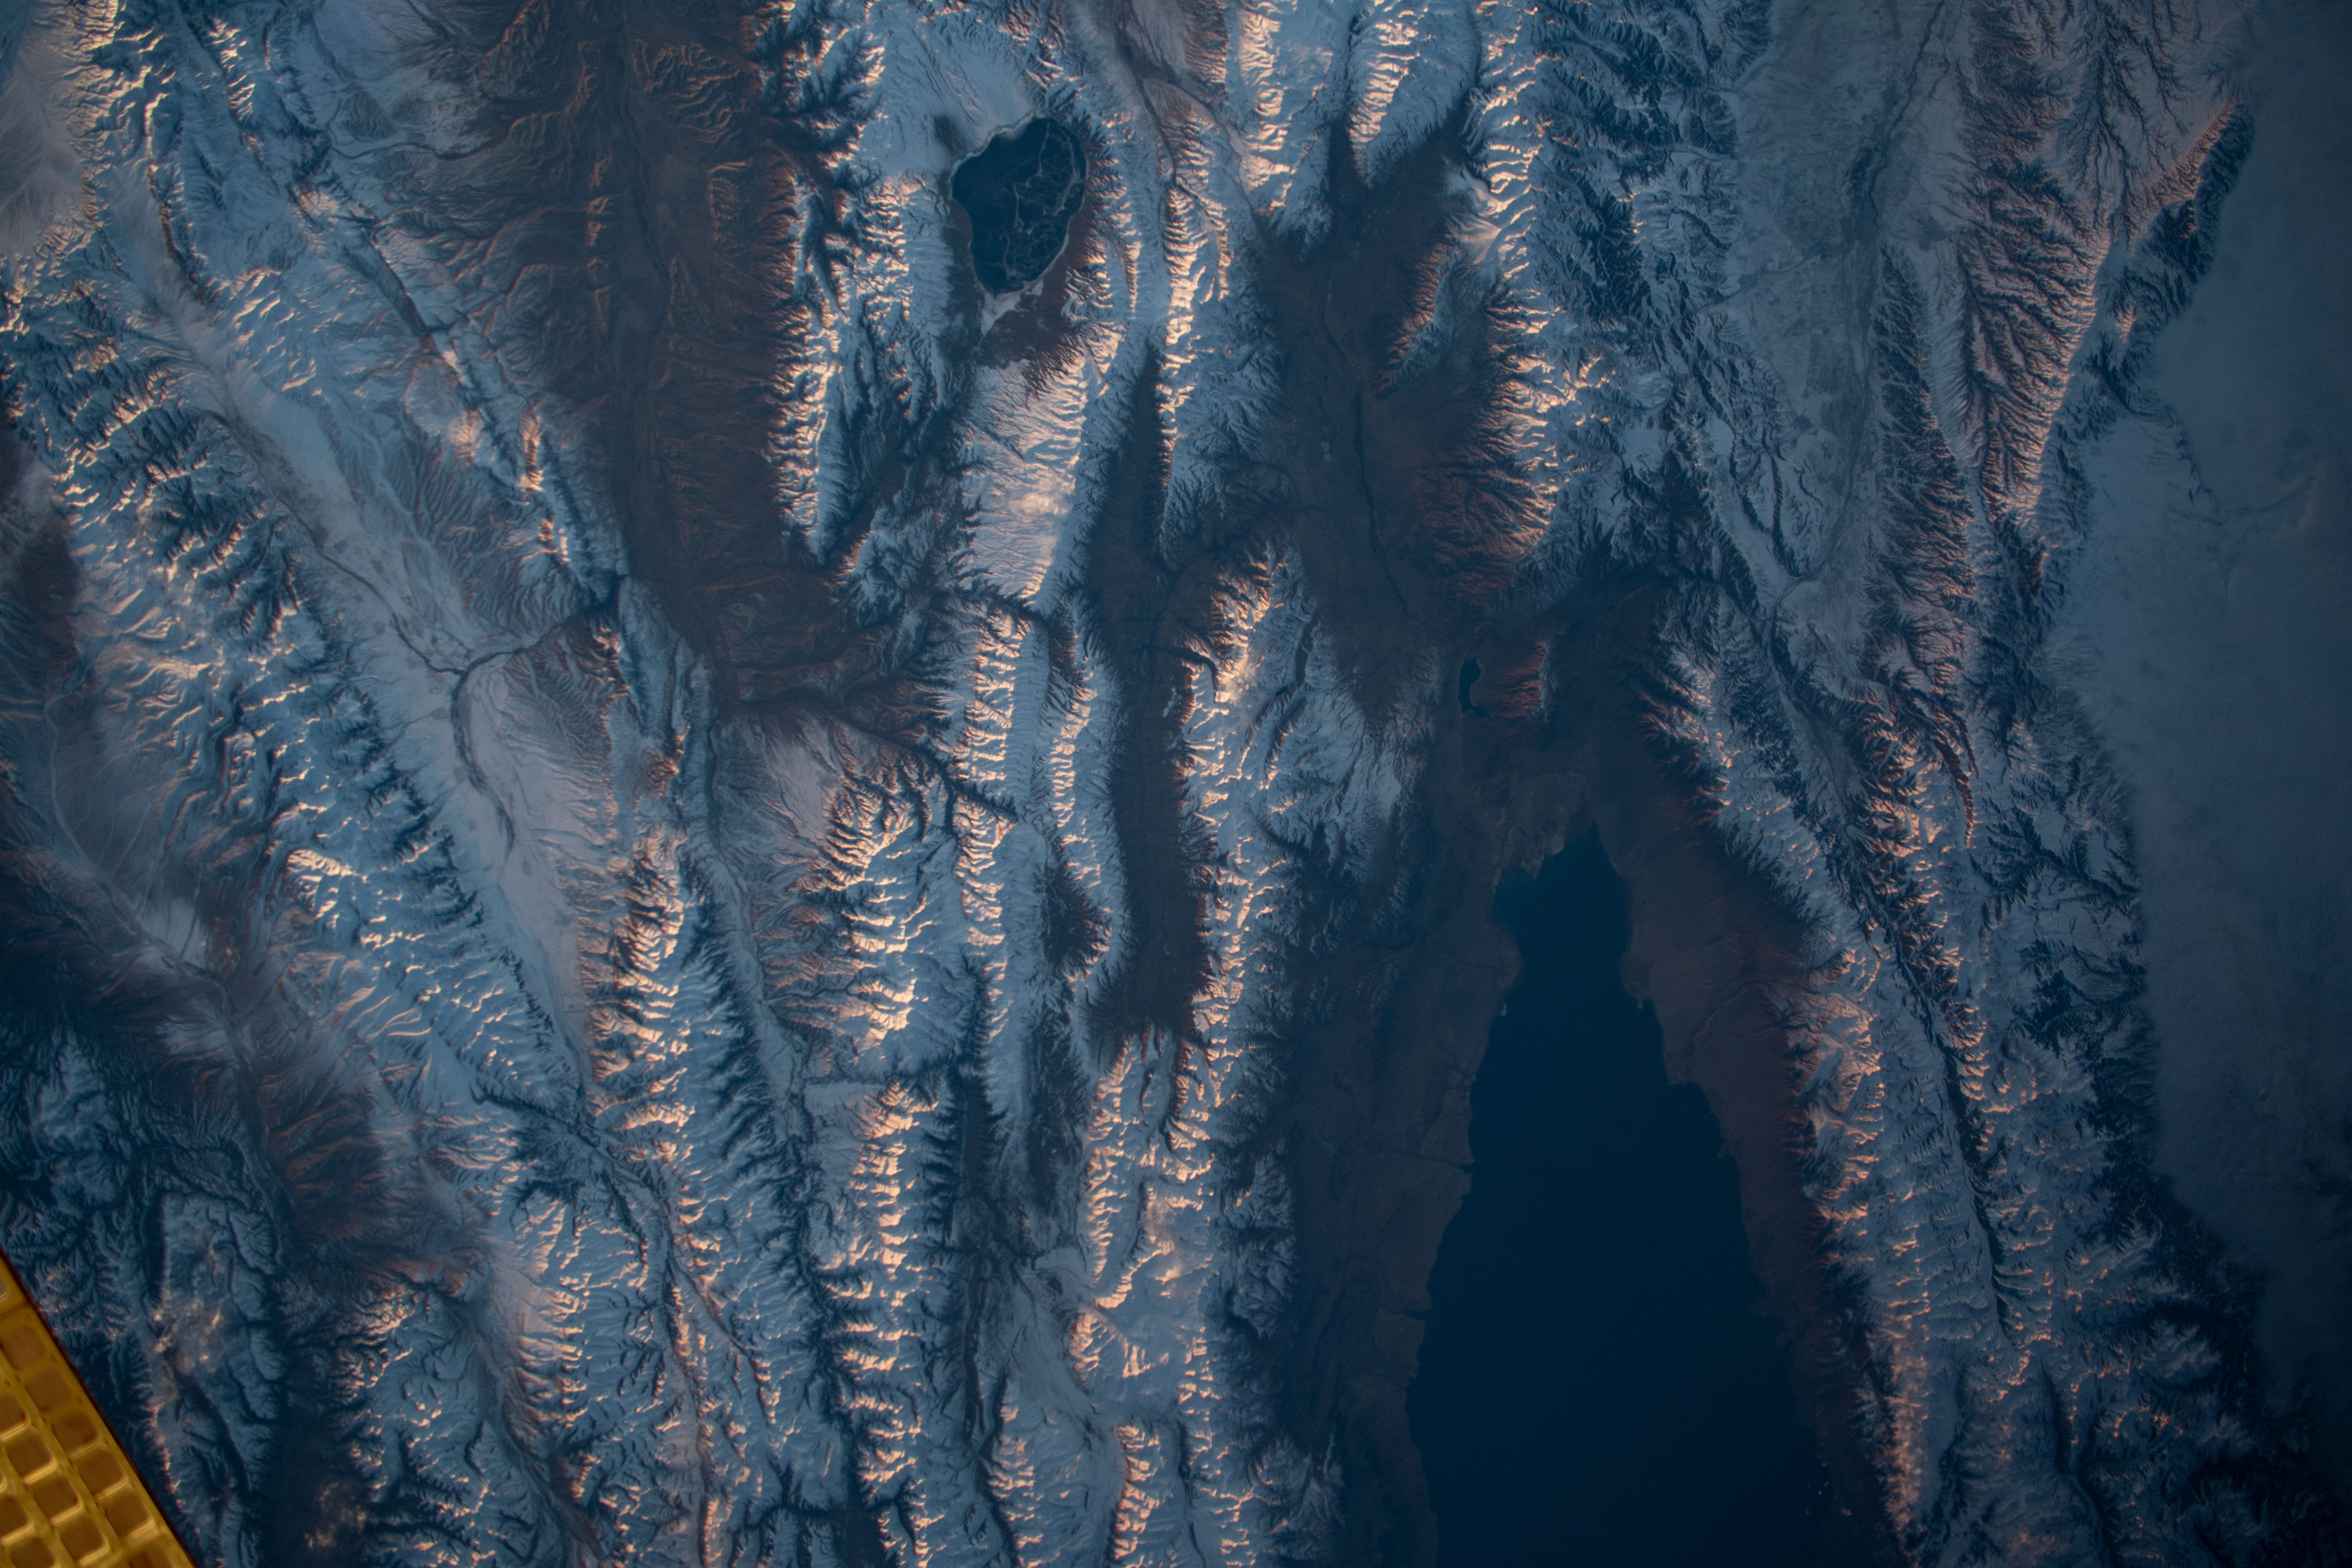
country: KYRGYZSTAN
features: ISSYK KUL BIOSPHERE RESERVE, SONG-KUL, TIAN SHAN MOUNTAINS
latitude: 42.0
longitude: 76.0
